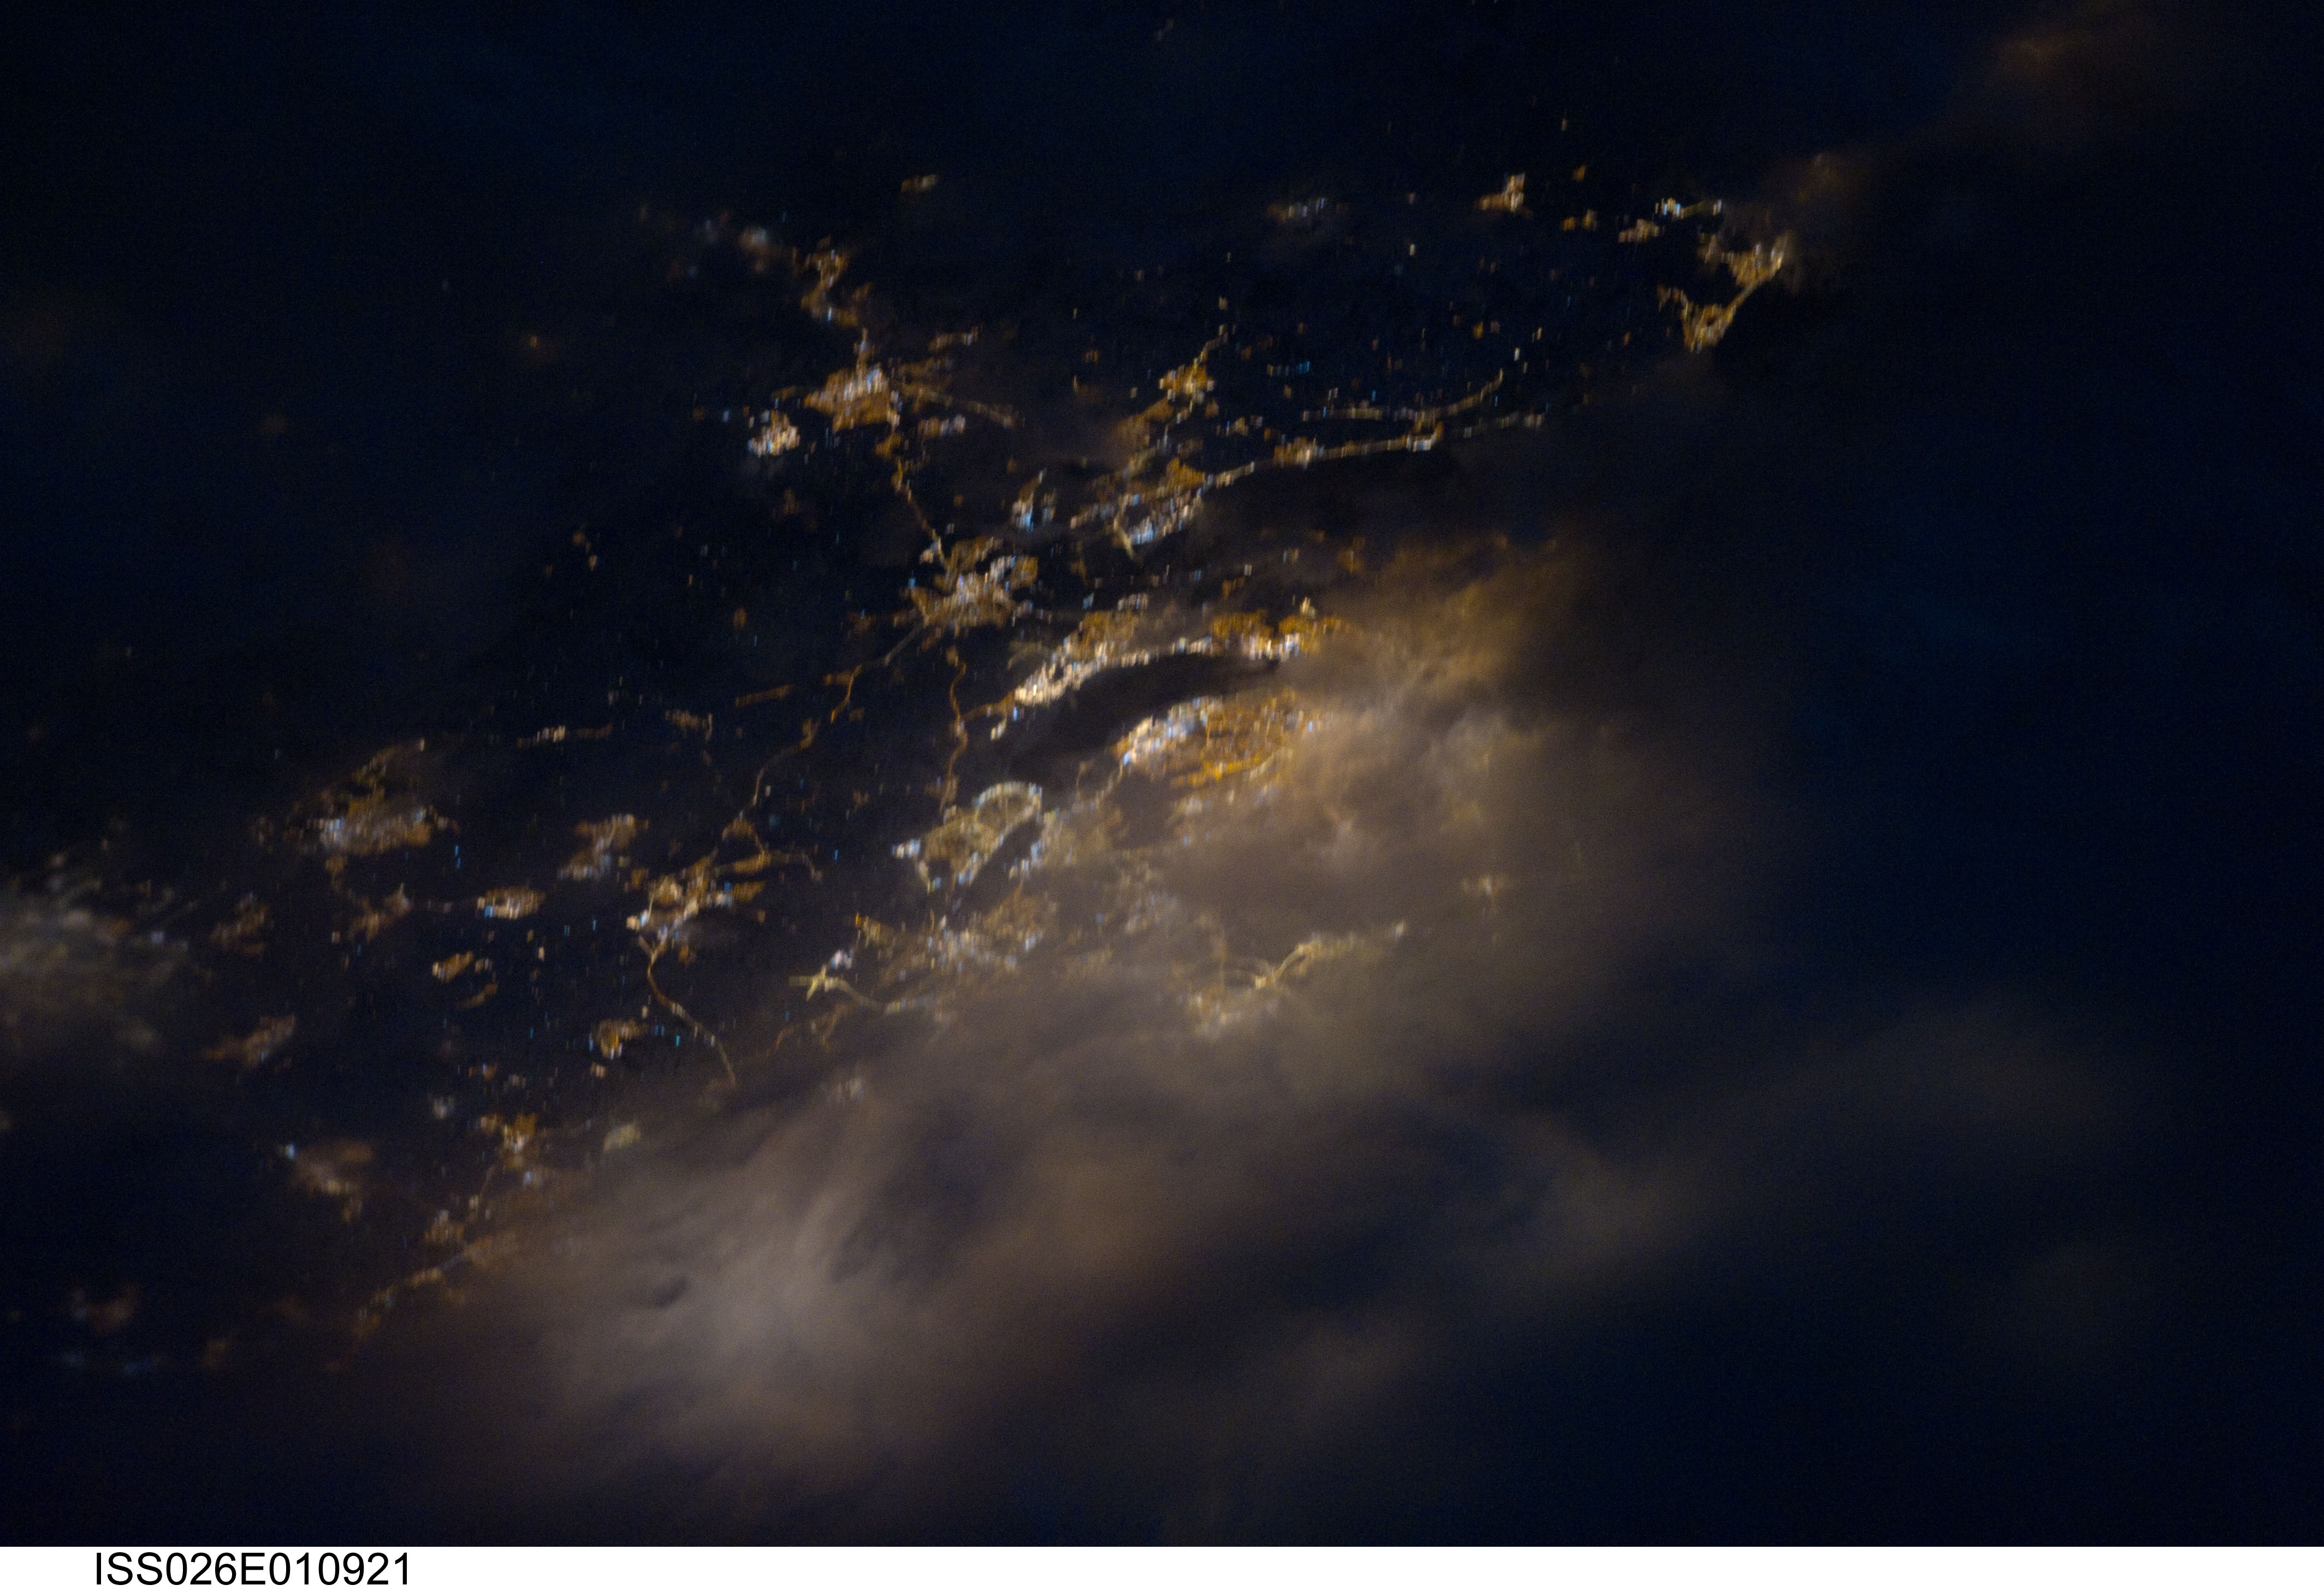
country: UK-ENGLAND
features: LIVERPOOL AT NIGHT
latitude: 53.4
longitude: -2.8
